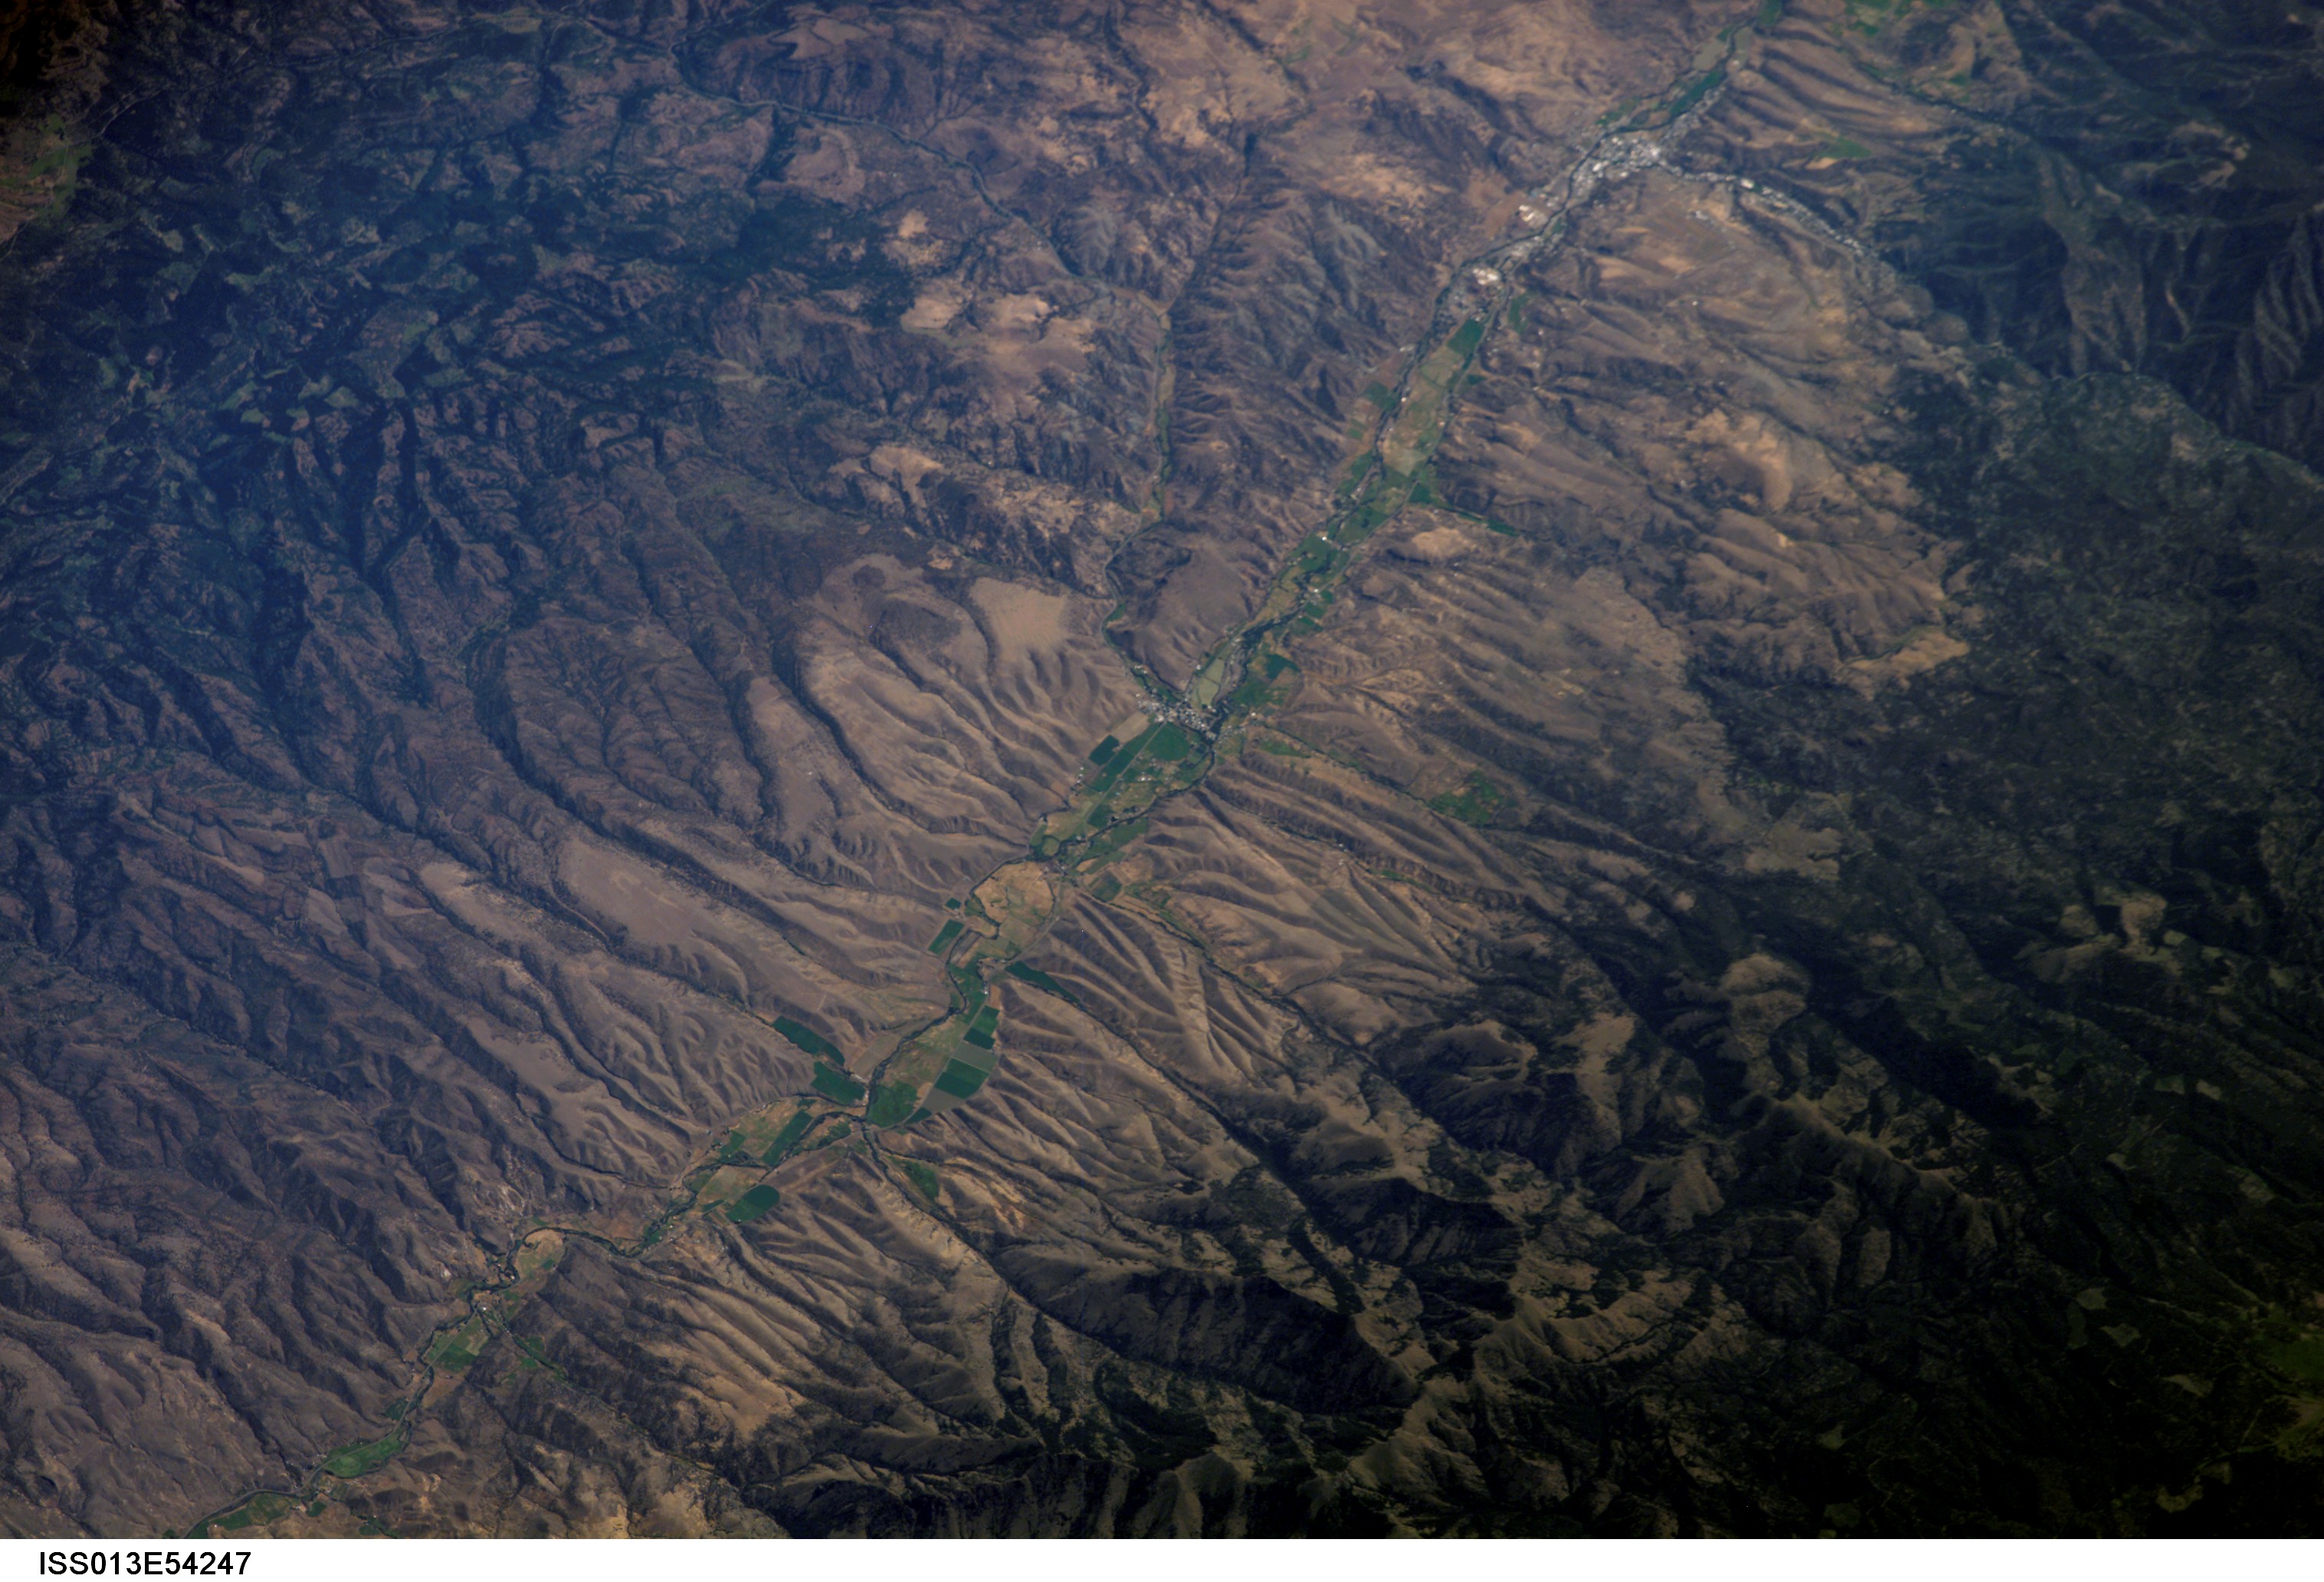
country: USA-OREGON
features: MOUNT VERNON, ALDRICH MOUNTAINS
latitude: 44.4
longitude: -119.1
